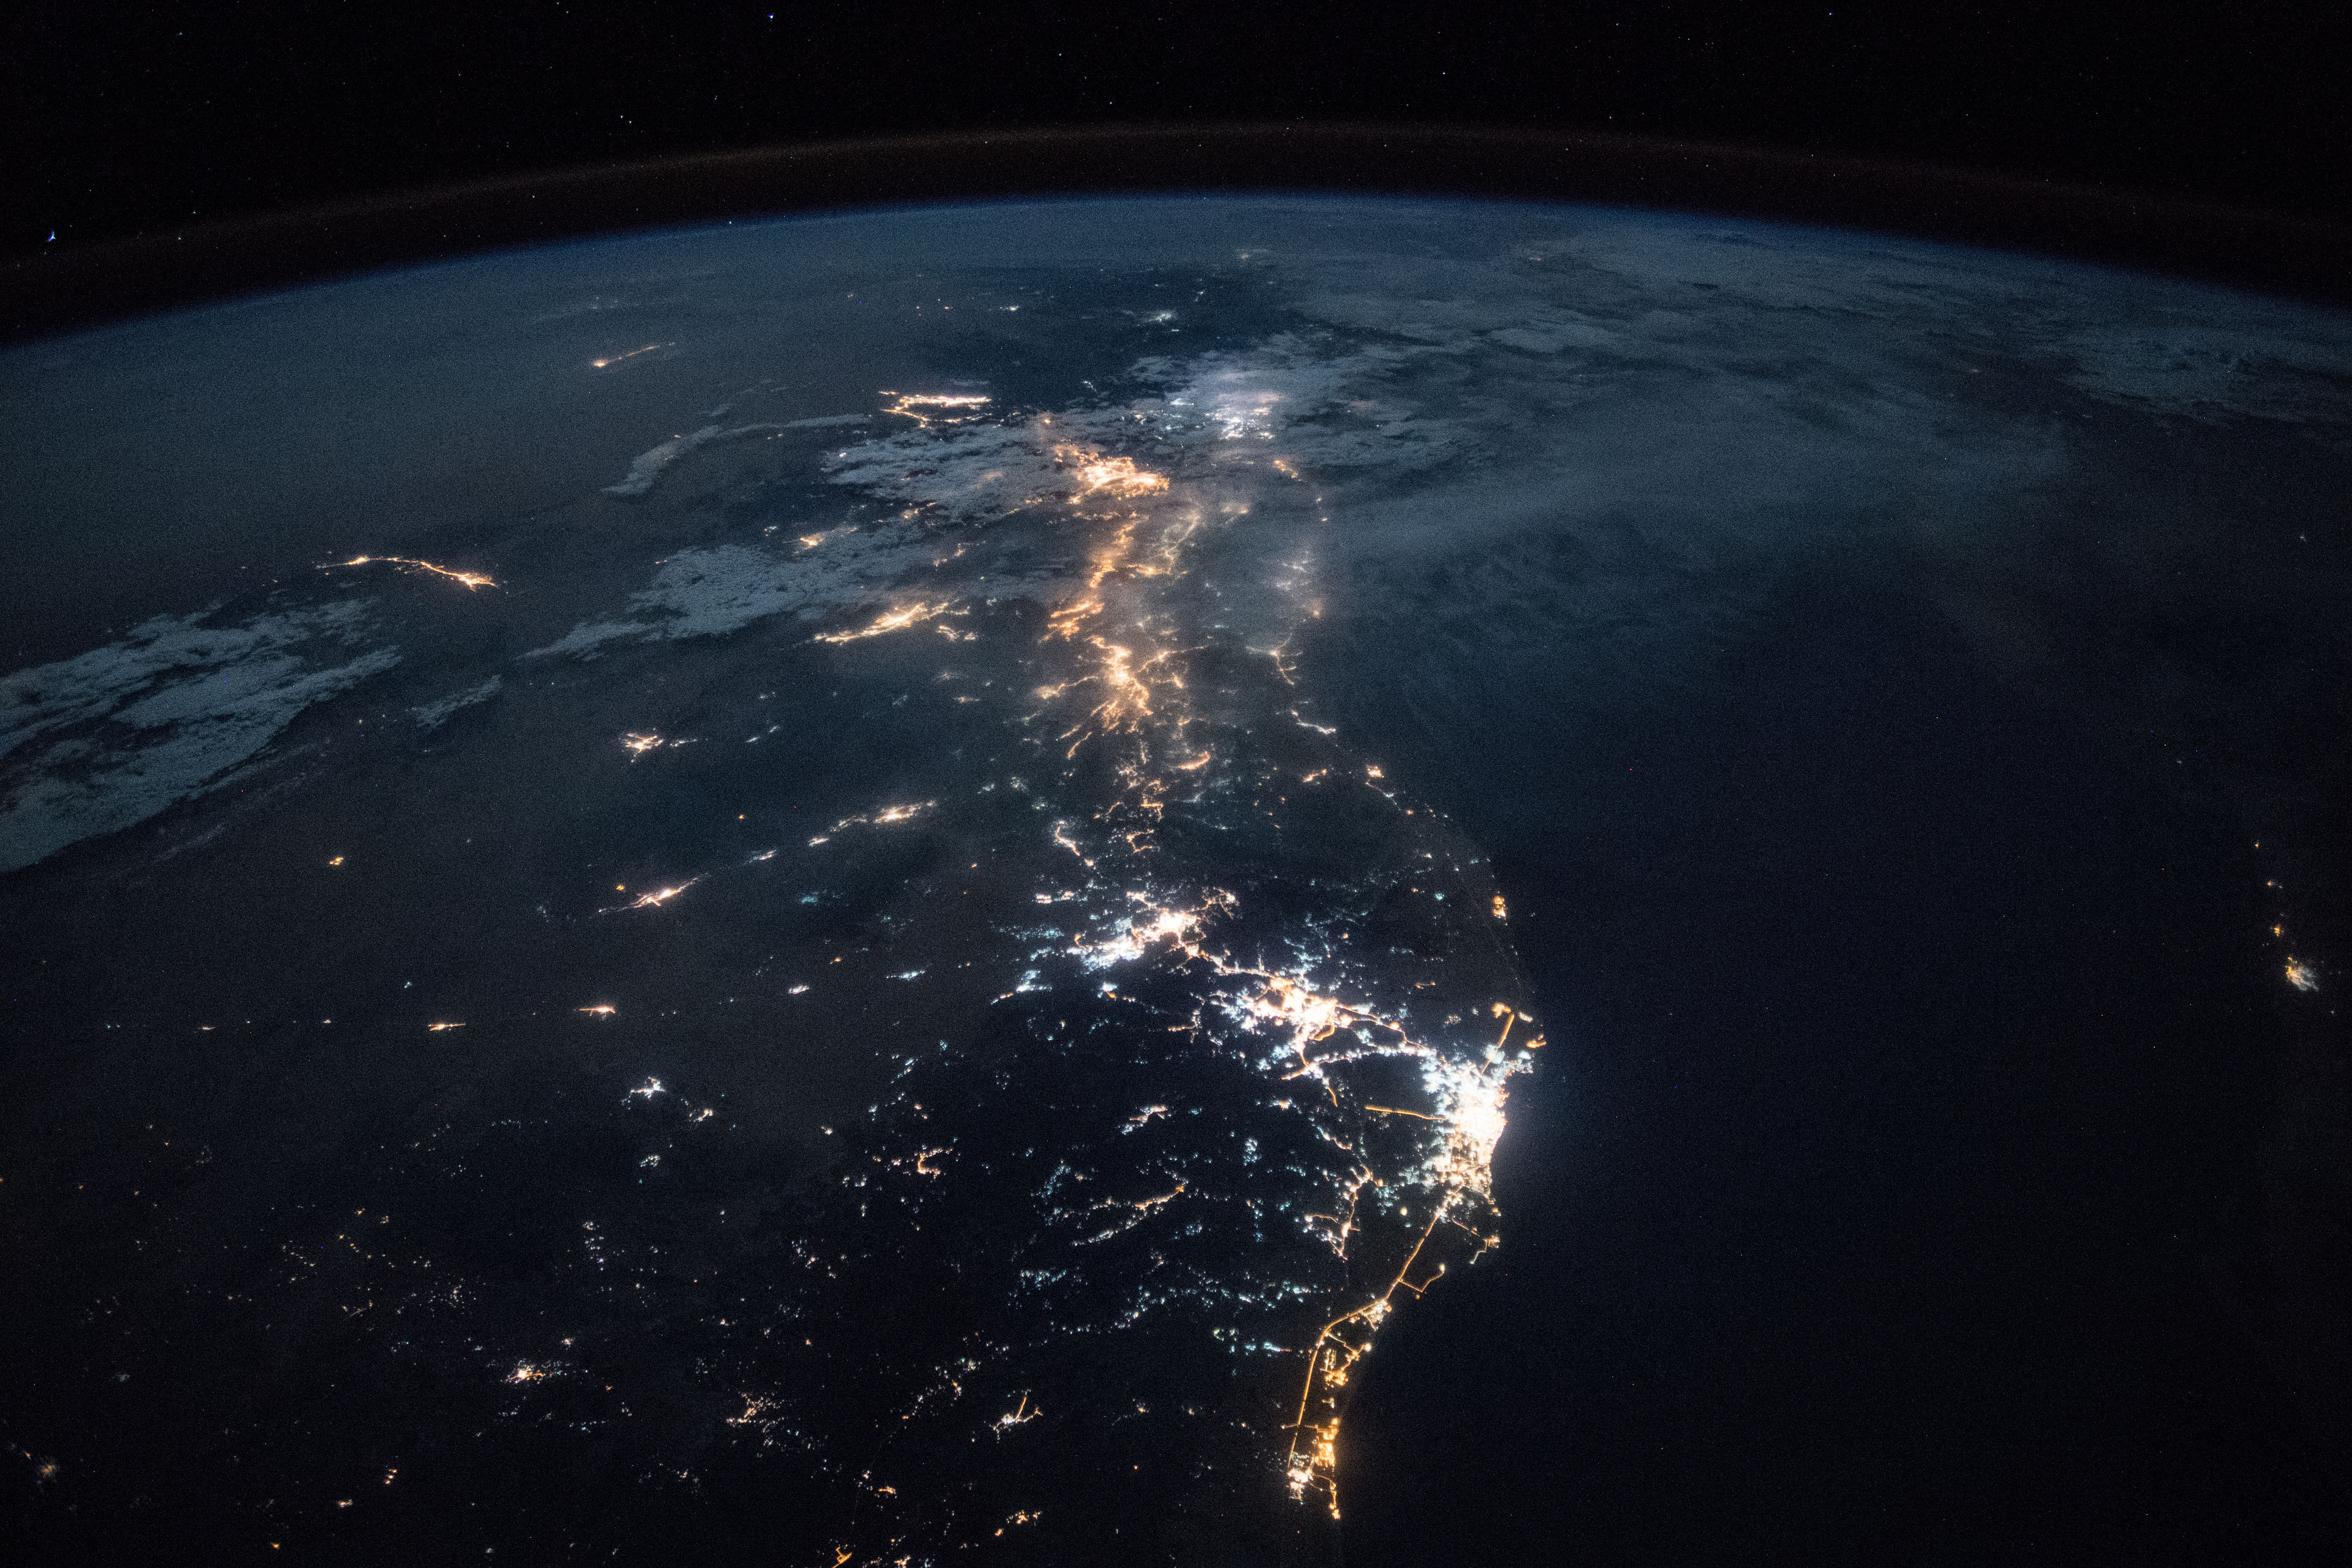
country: SAUDI ARABIA
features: SIGNAL HILL, PORT SUDAN, YANBU CITY, RED SEA, JEDDAH CITY, MECCA CITY, NIGHT, EARTH LIMB
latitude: 20.9
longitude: 40.2
